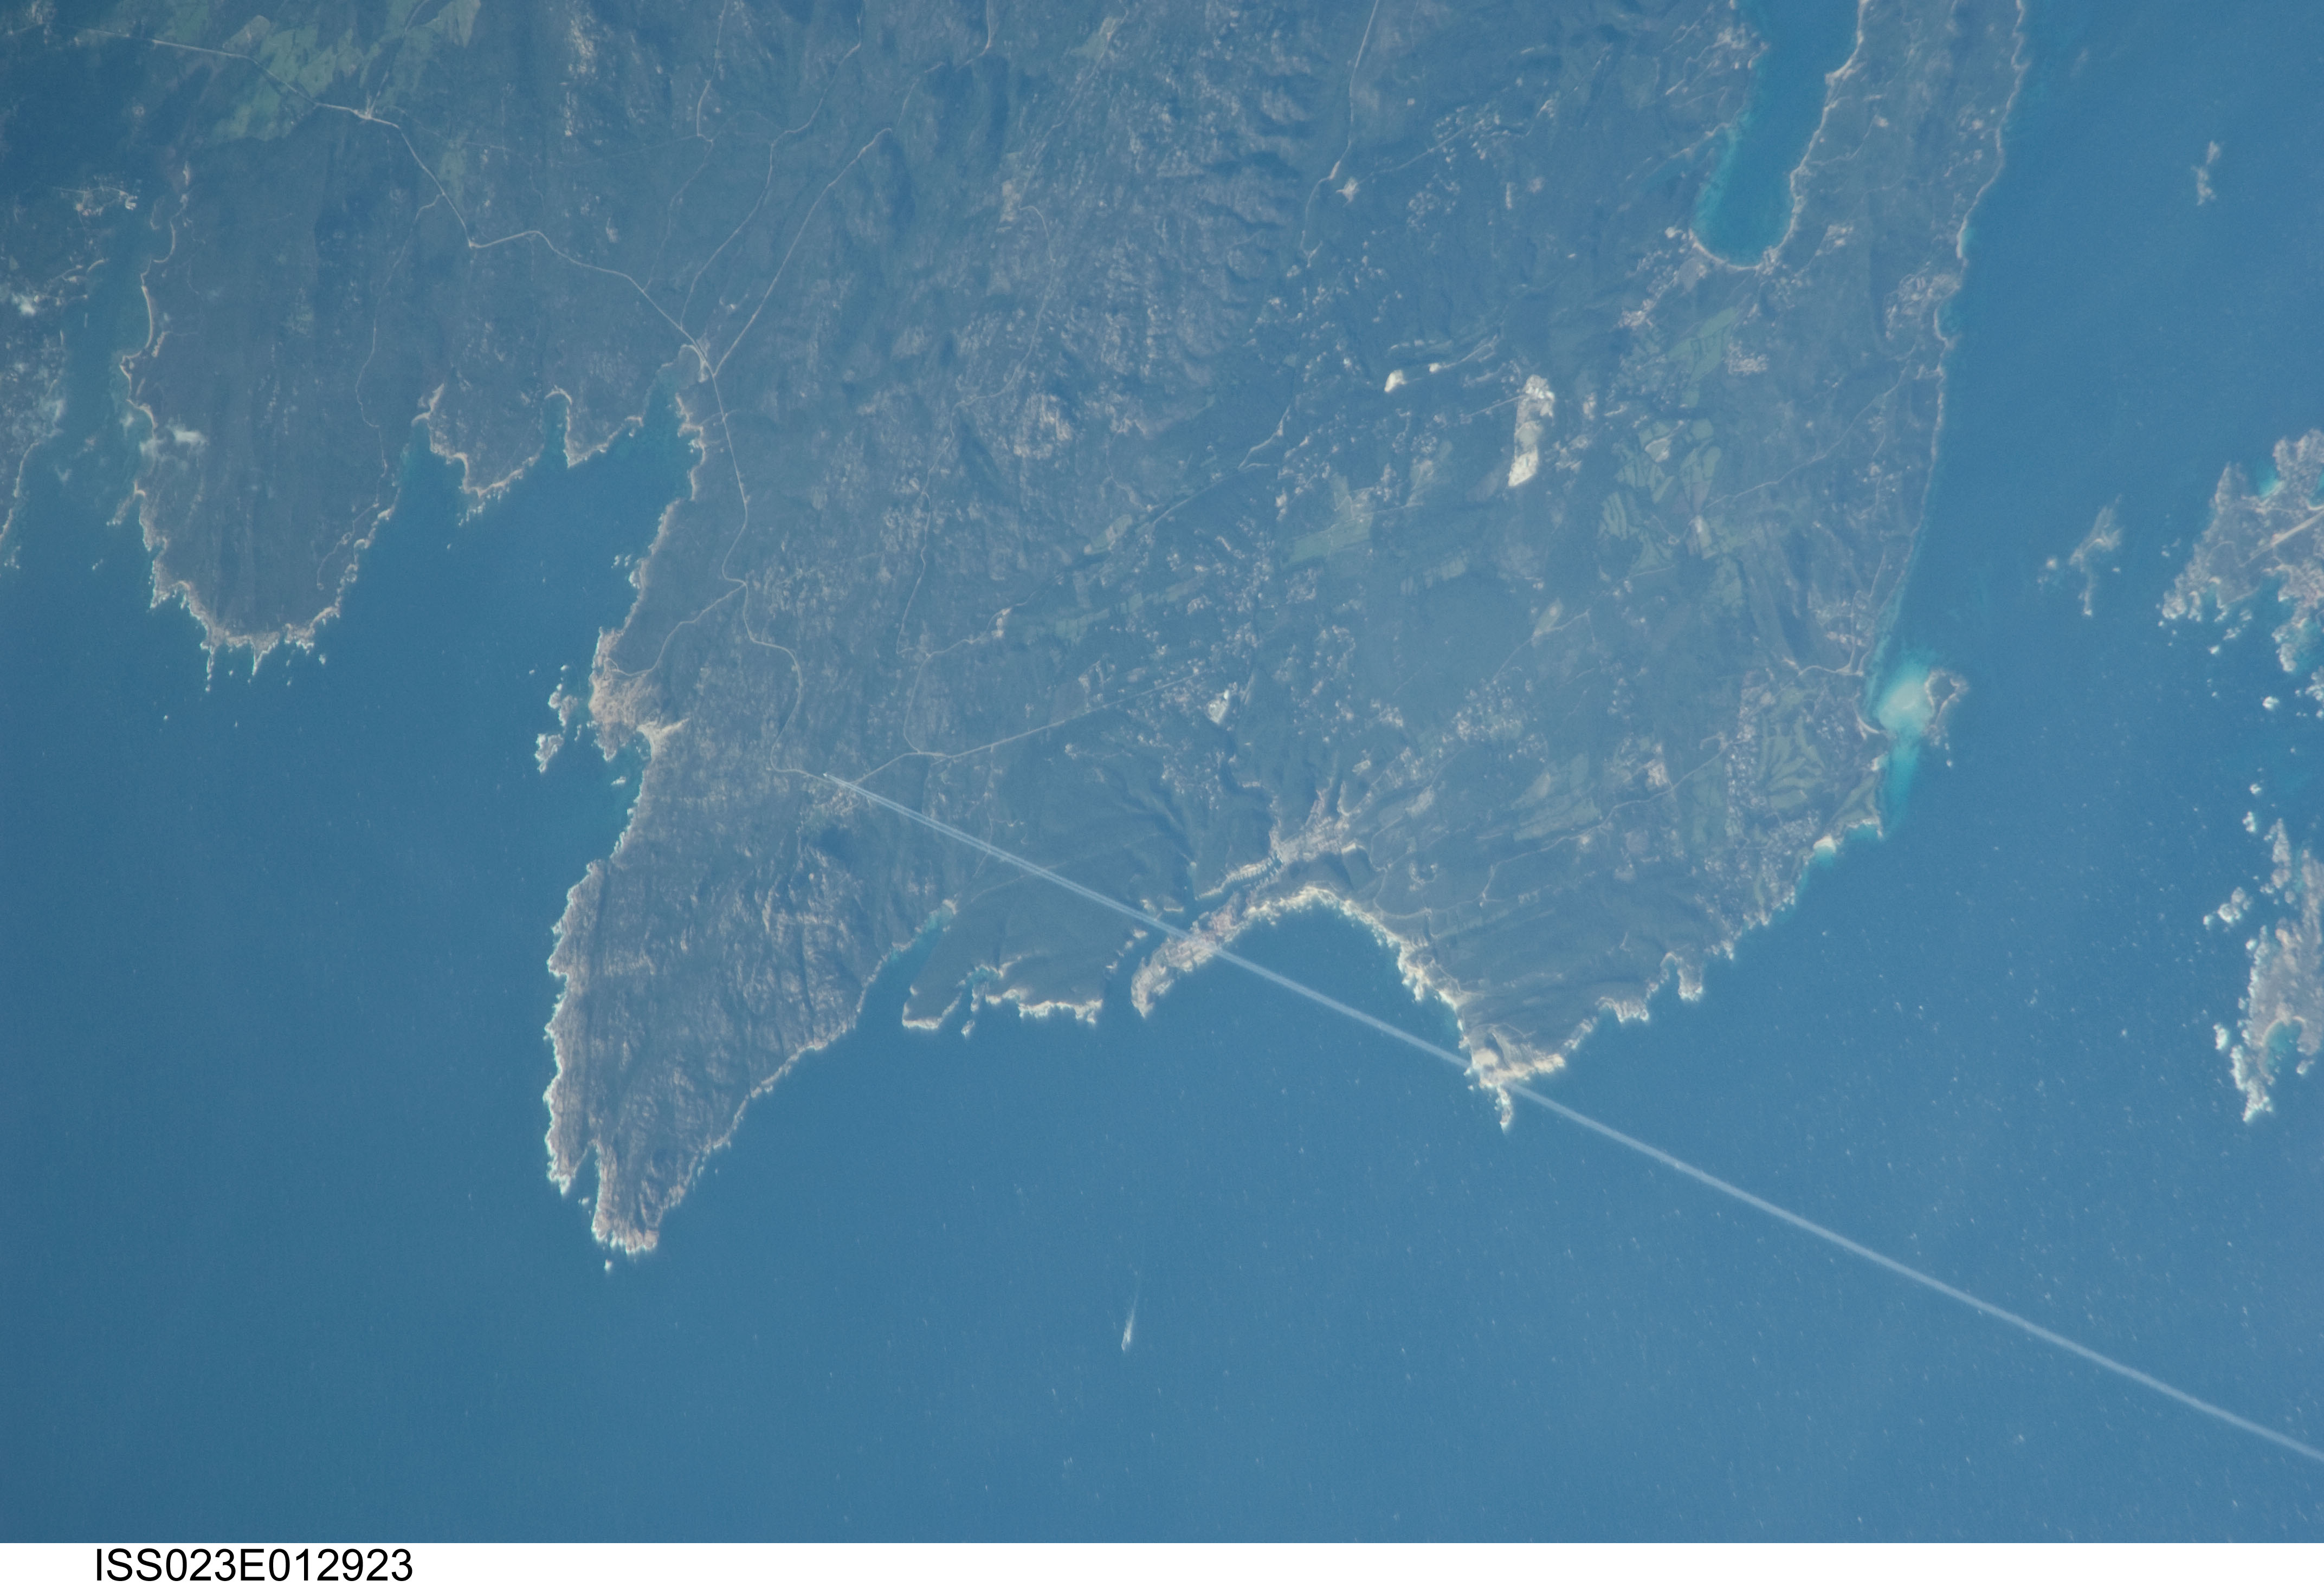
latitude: 41.4
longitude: 9.2
